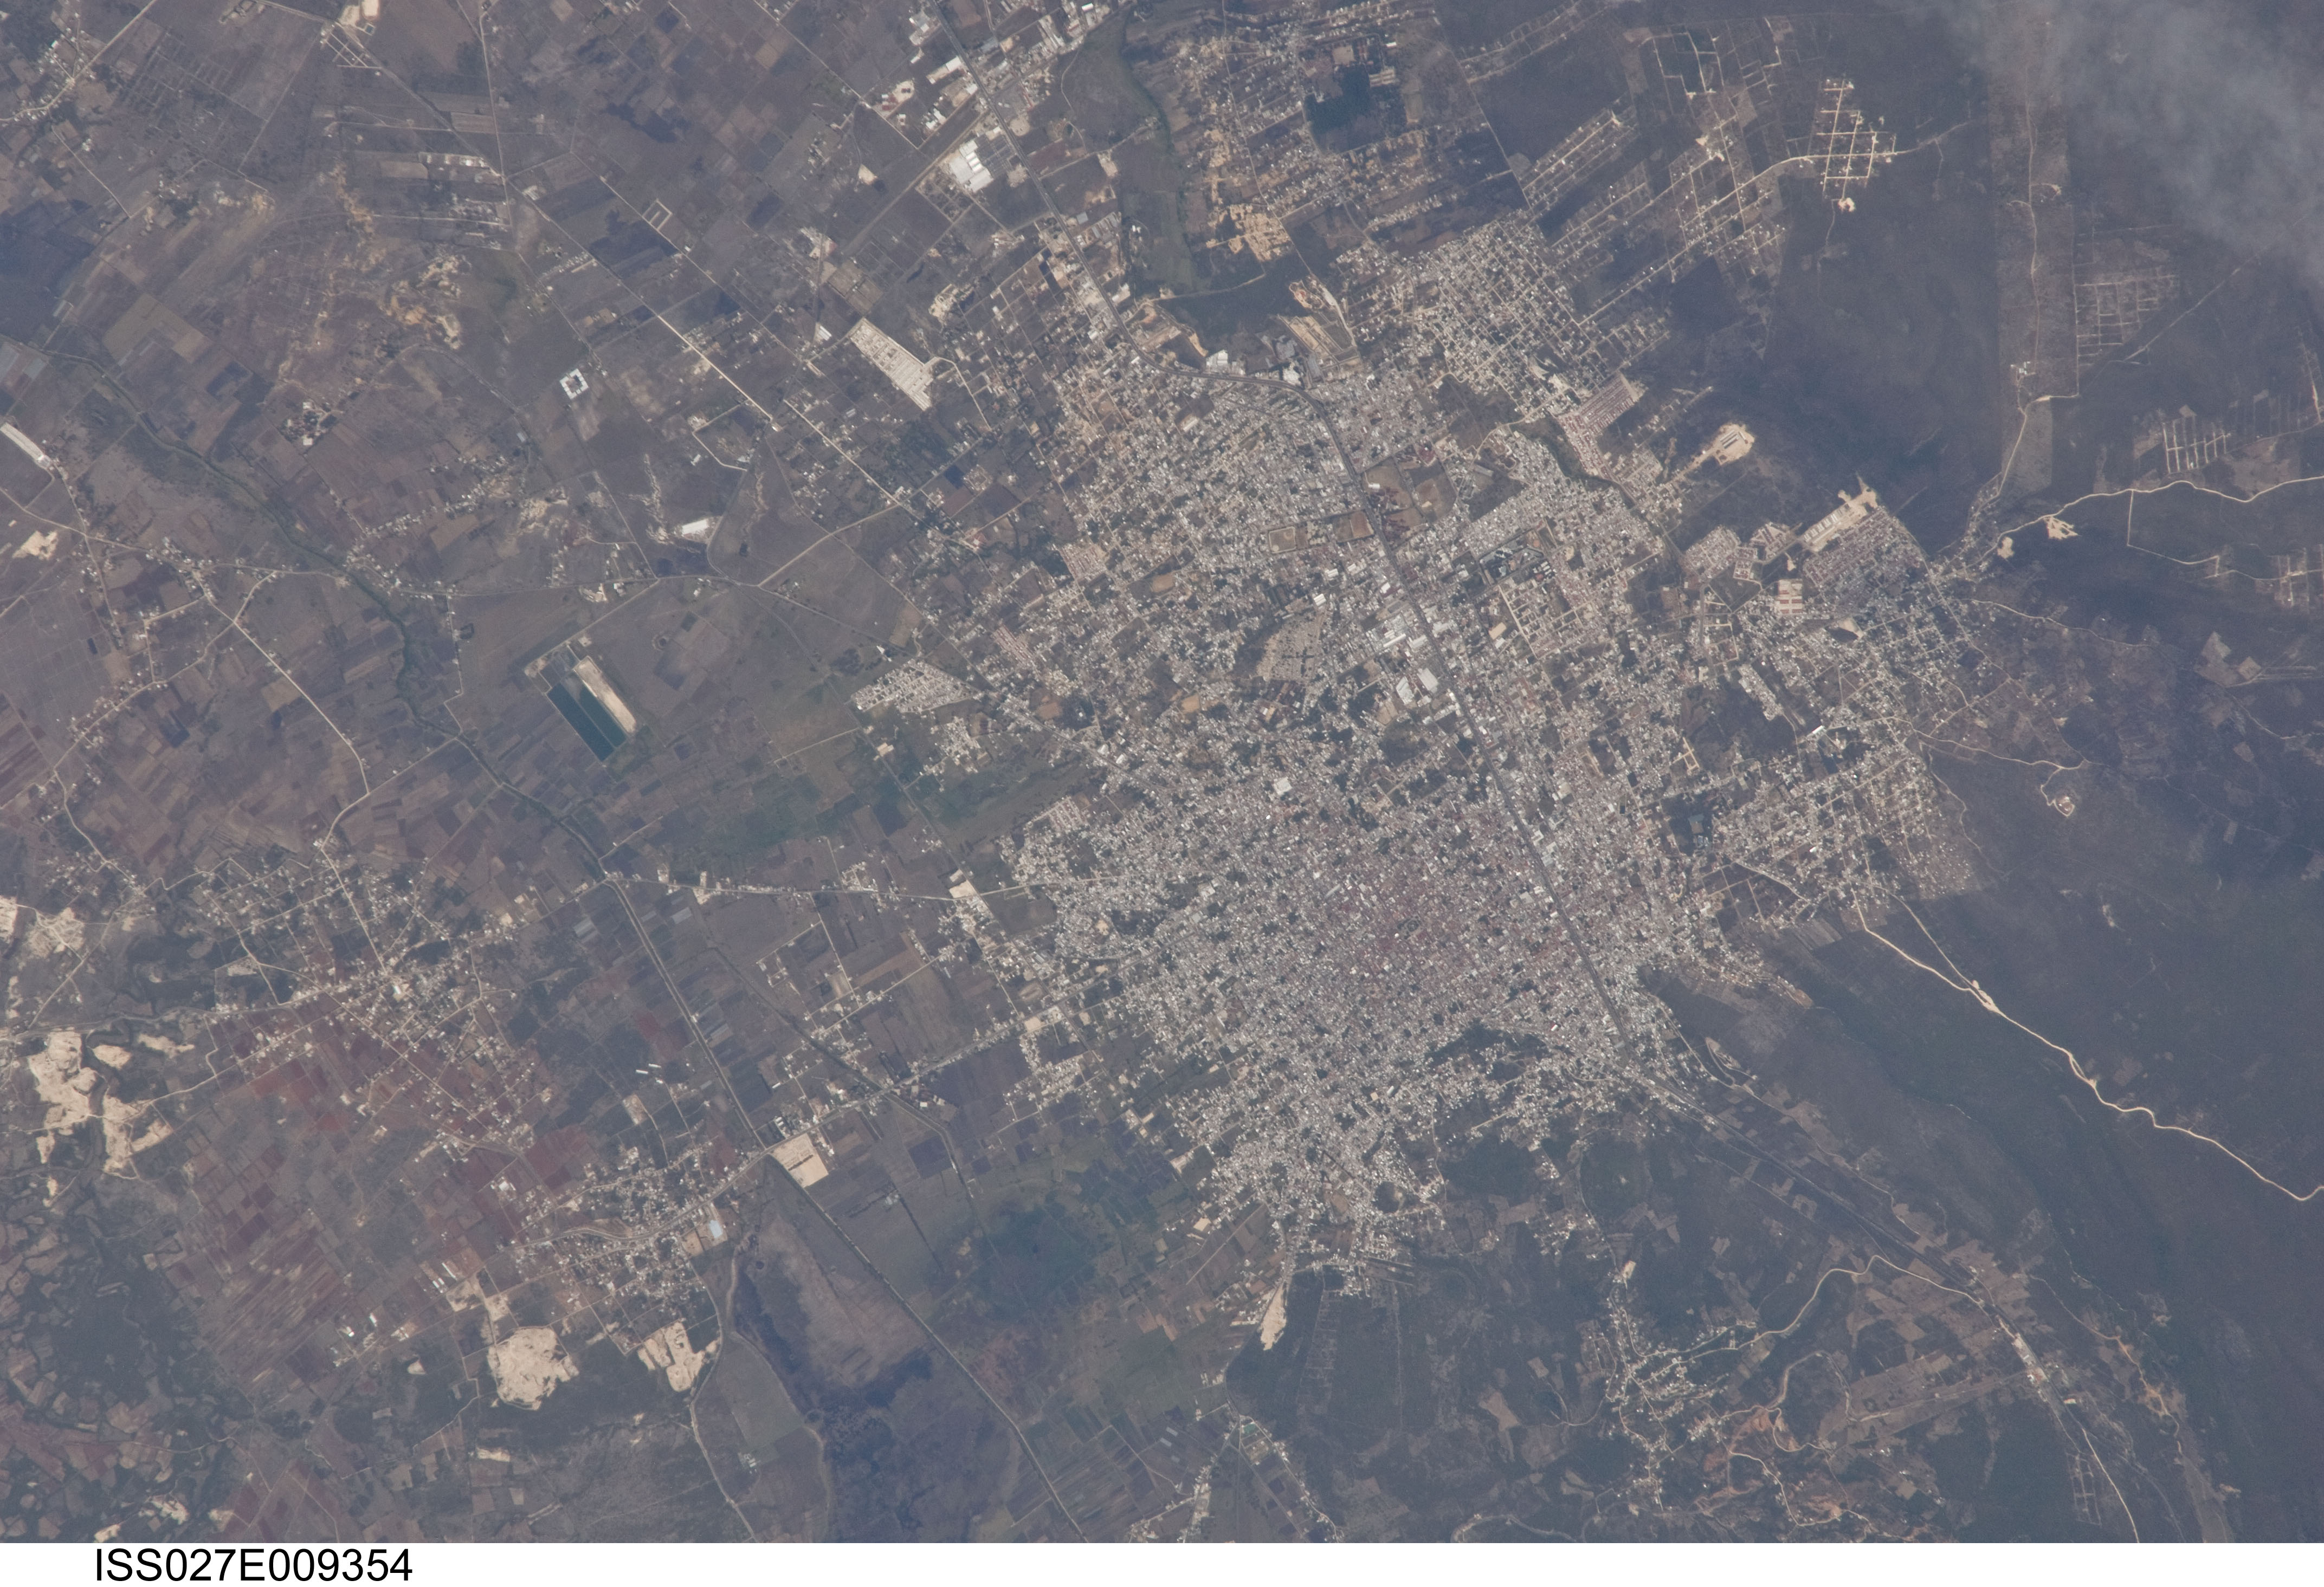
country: MEXICO
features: COMITAN DE DOMINGUEZ, AGR., ROADS, DRAINAGE
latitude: 16.3
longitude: -92.1
